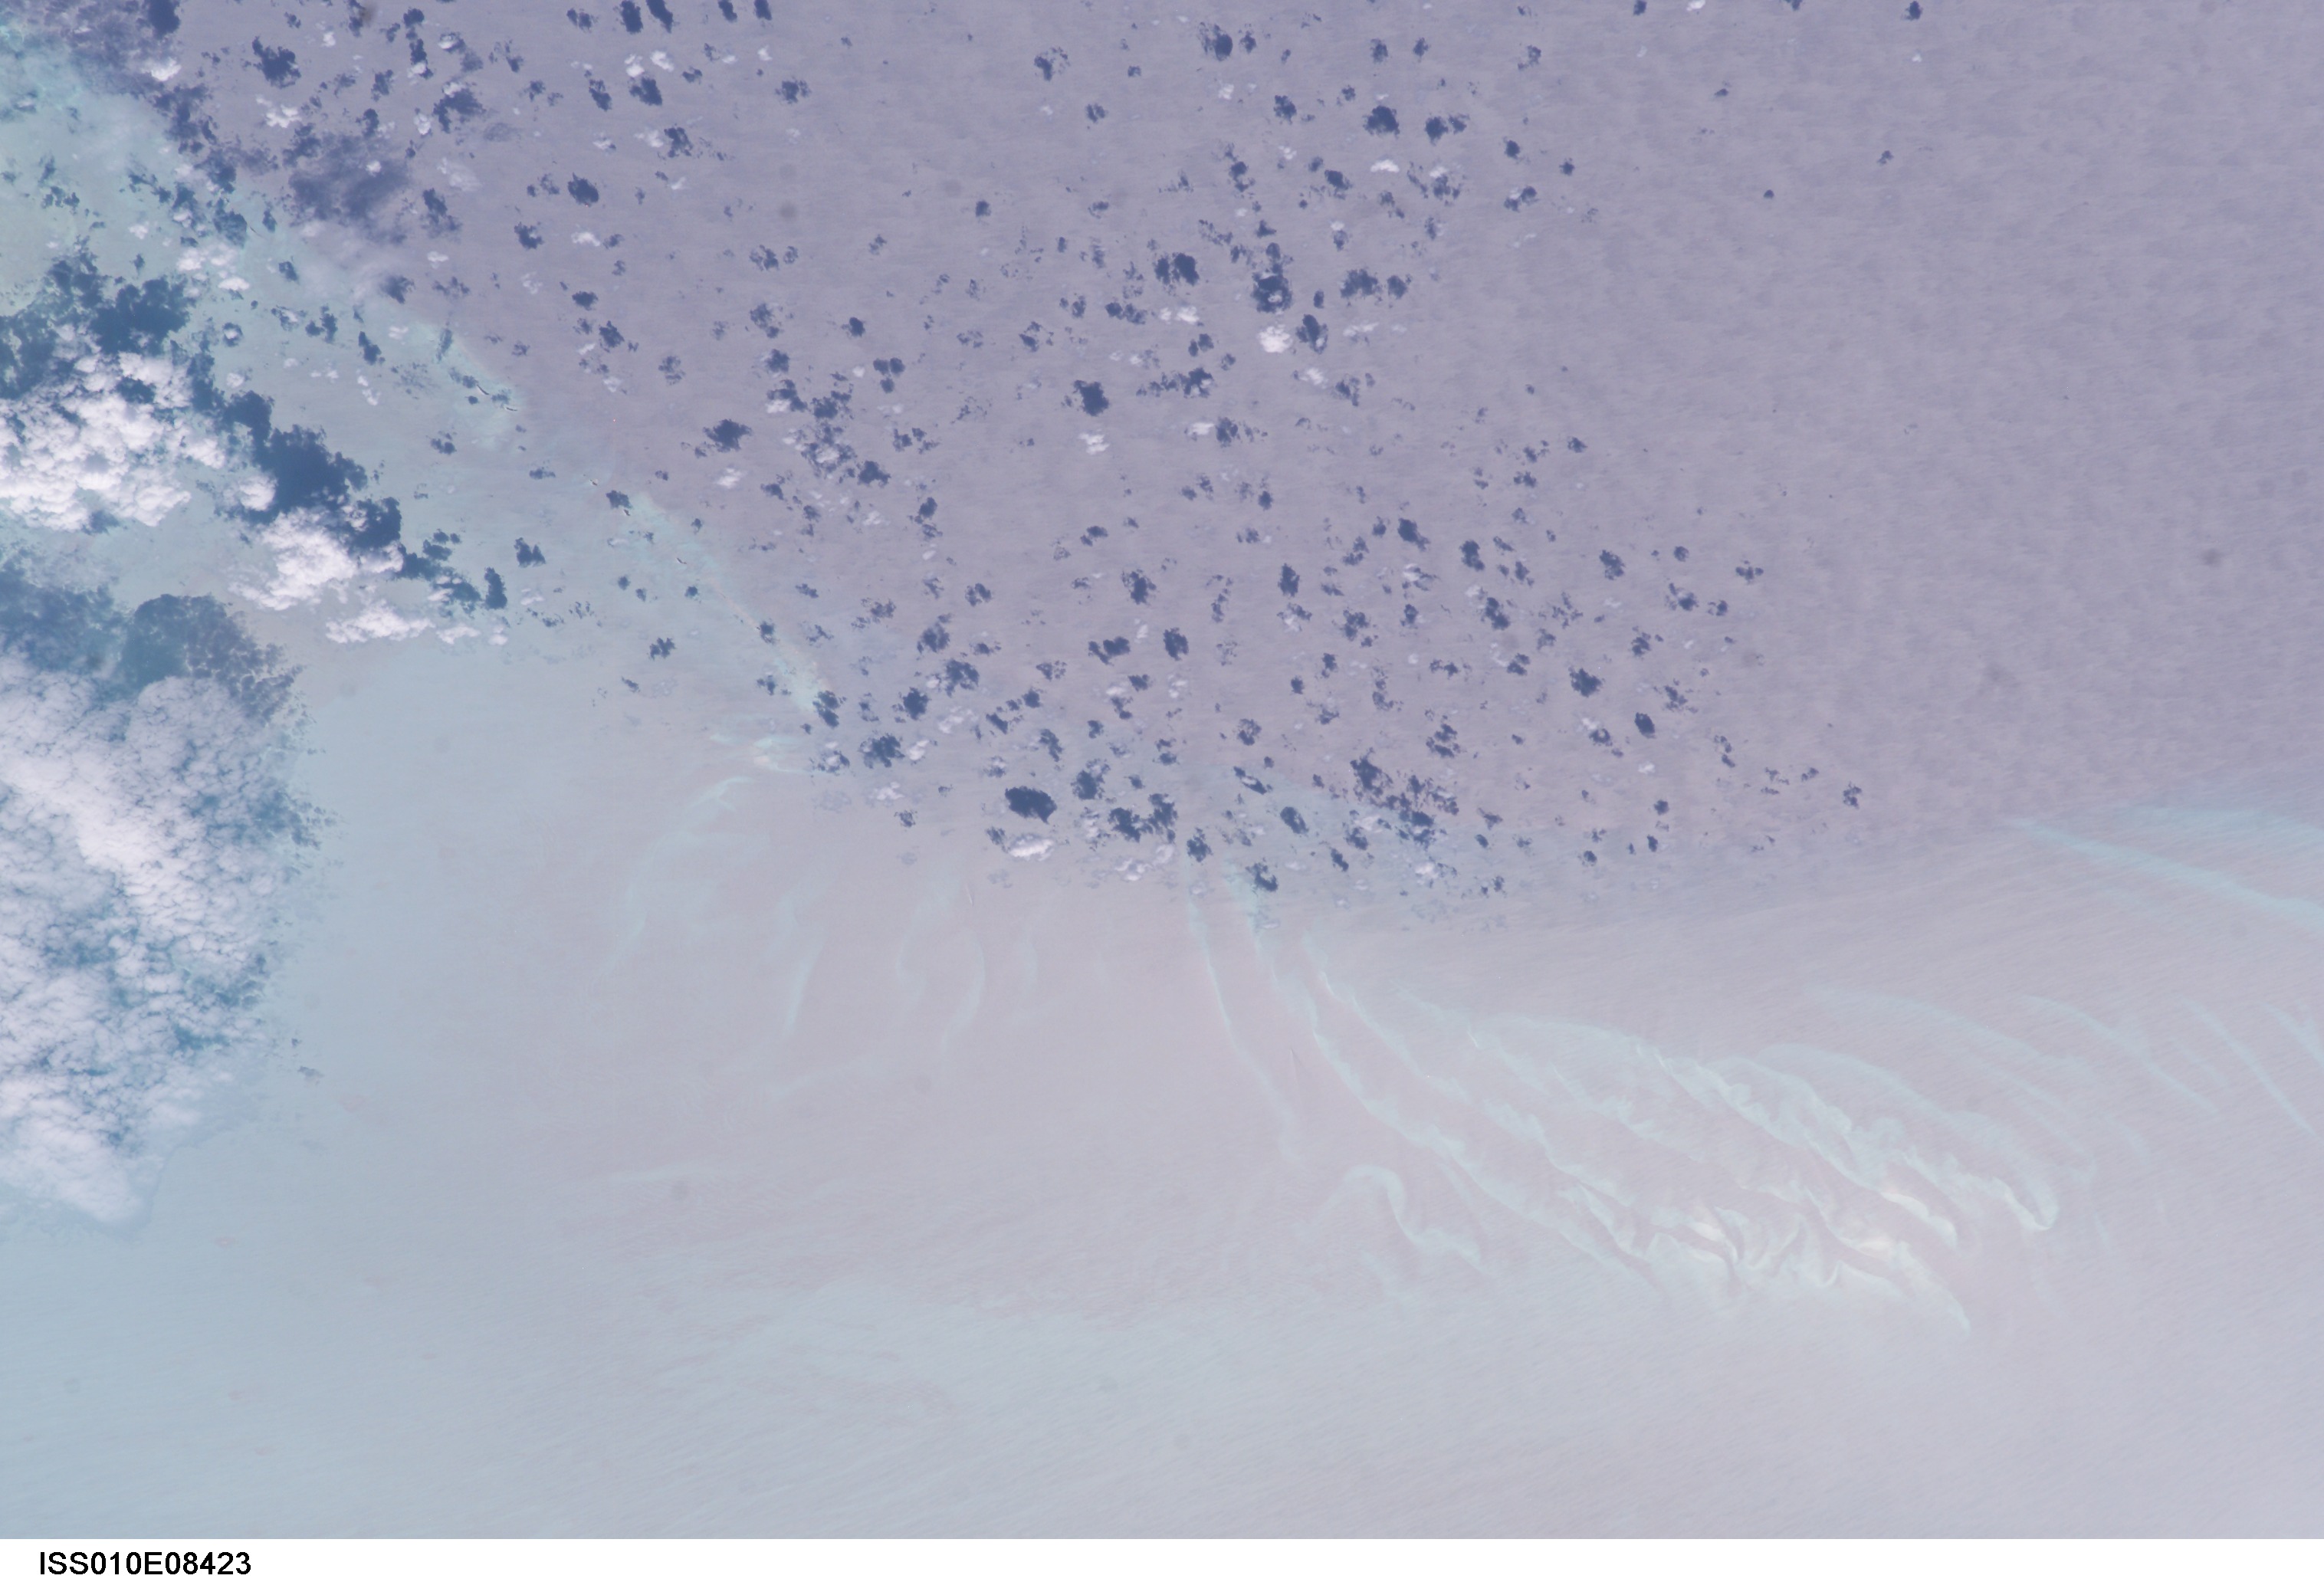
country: BAHAMAS
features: TONGUE OF THE OCEAN, GLINT
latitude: 23.5
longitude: -77.5
